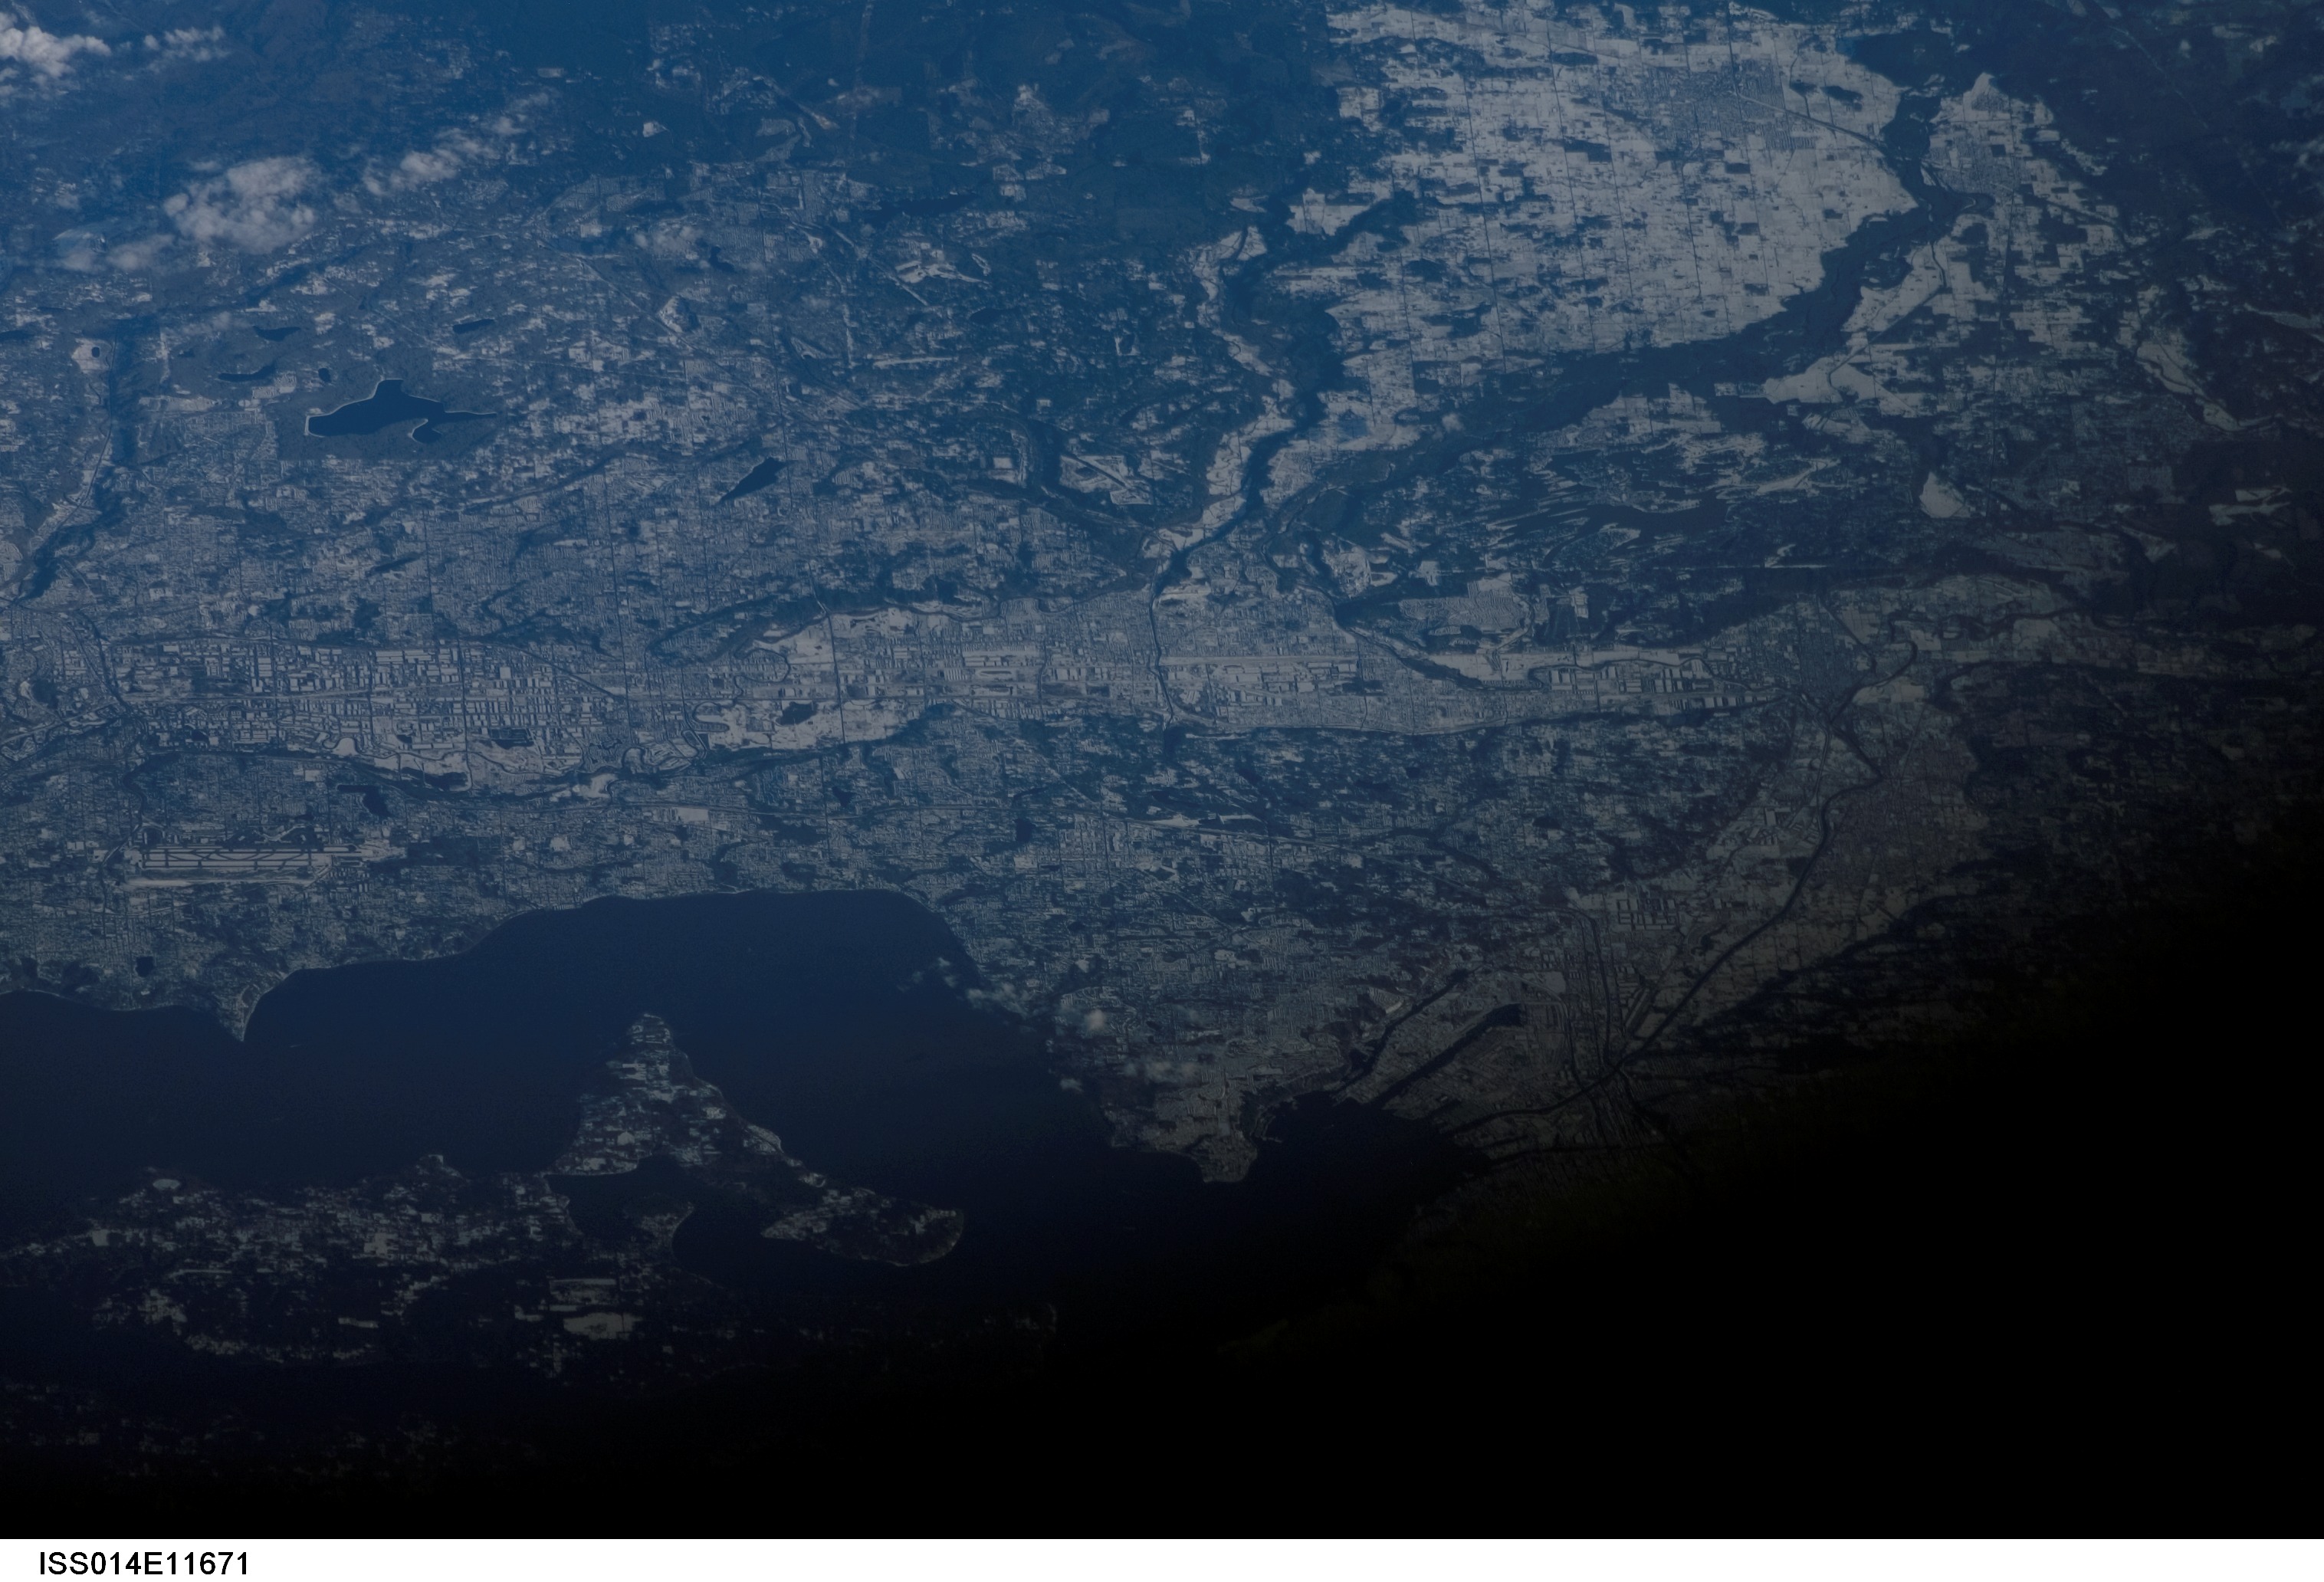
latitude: 47.3
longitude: -122.2
